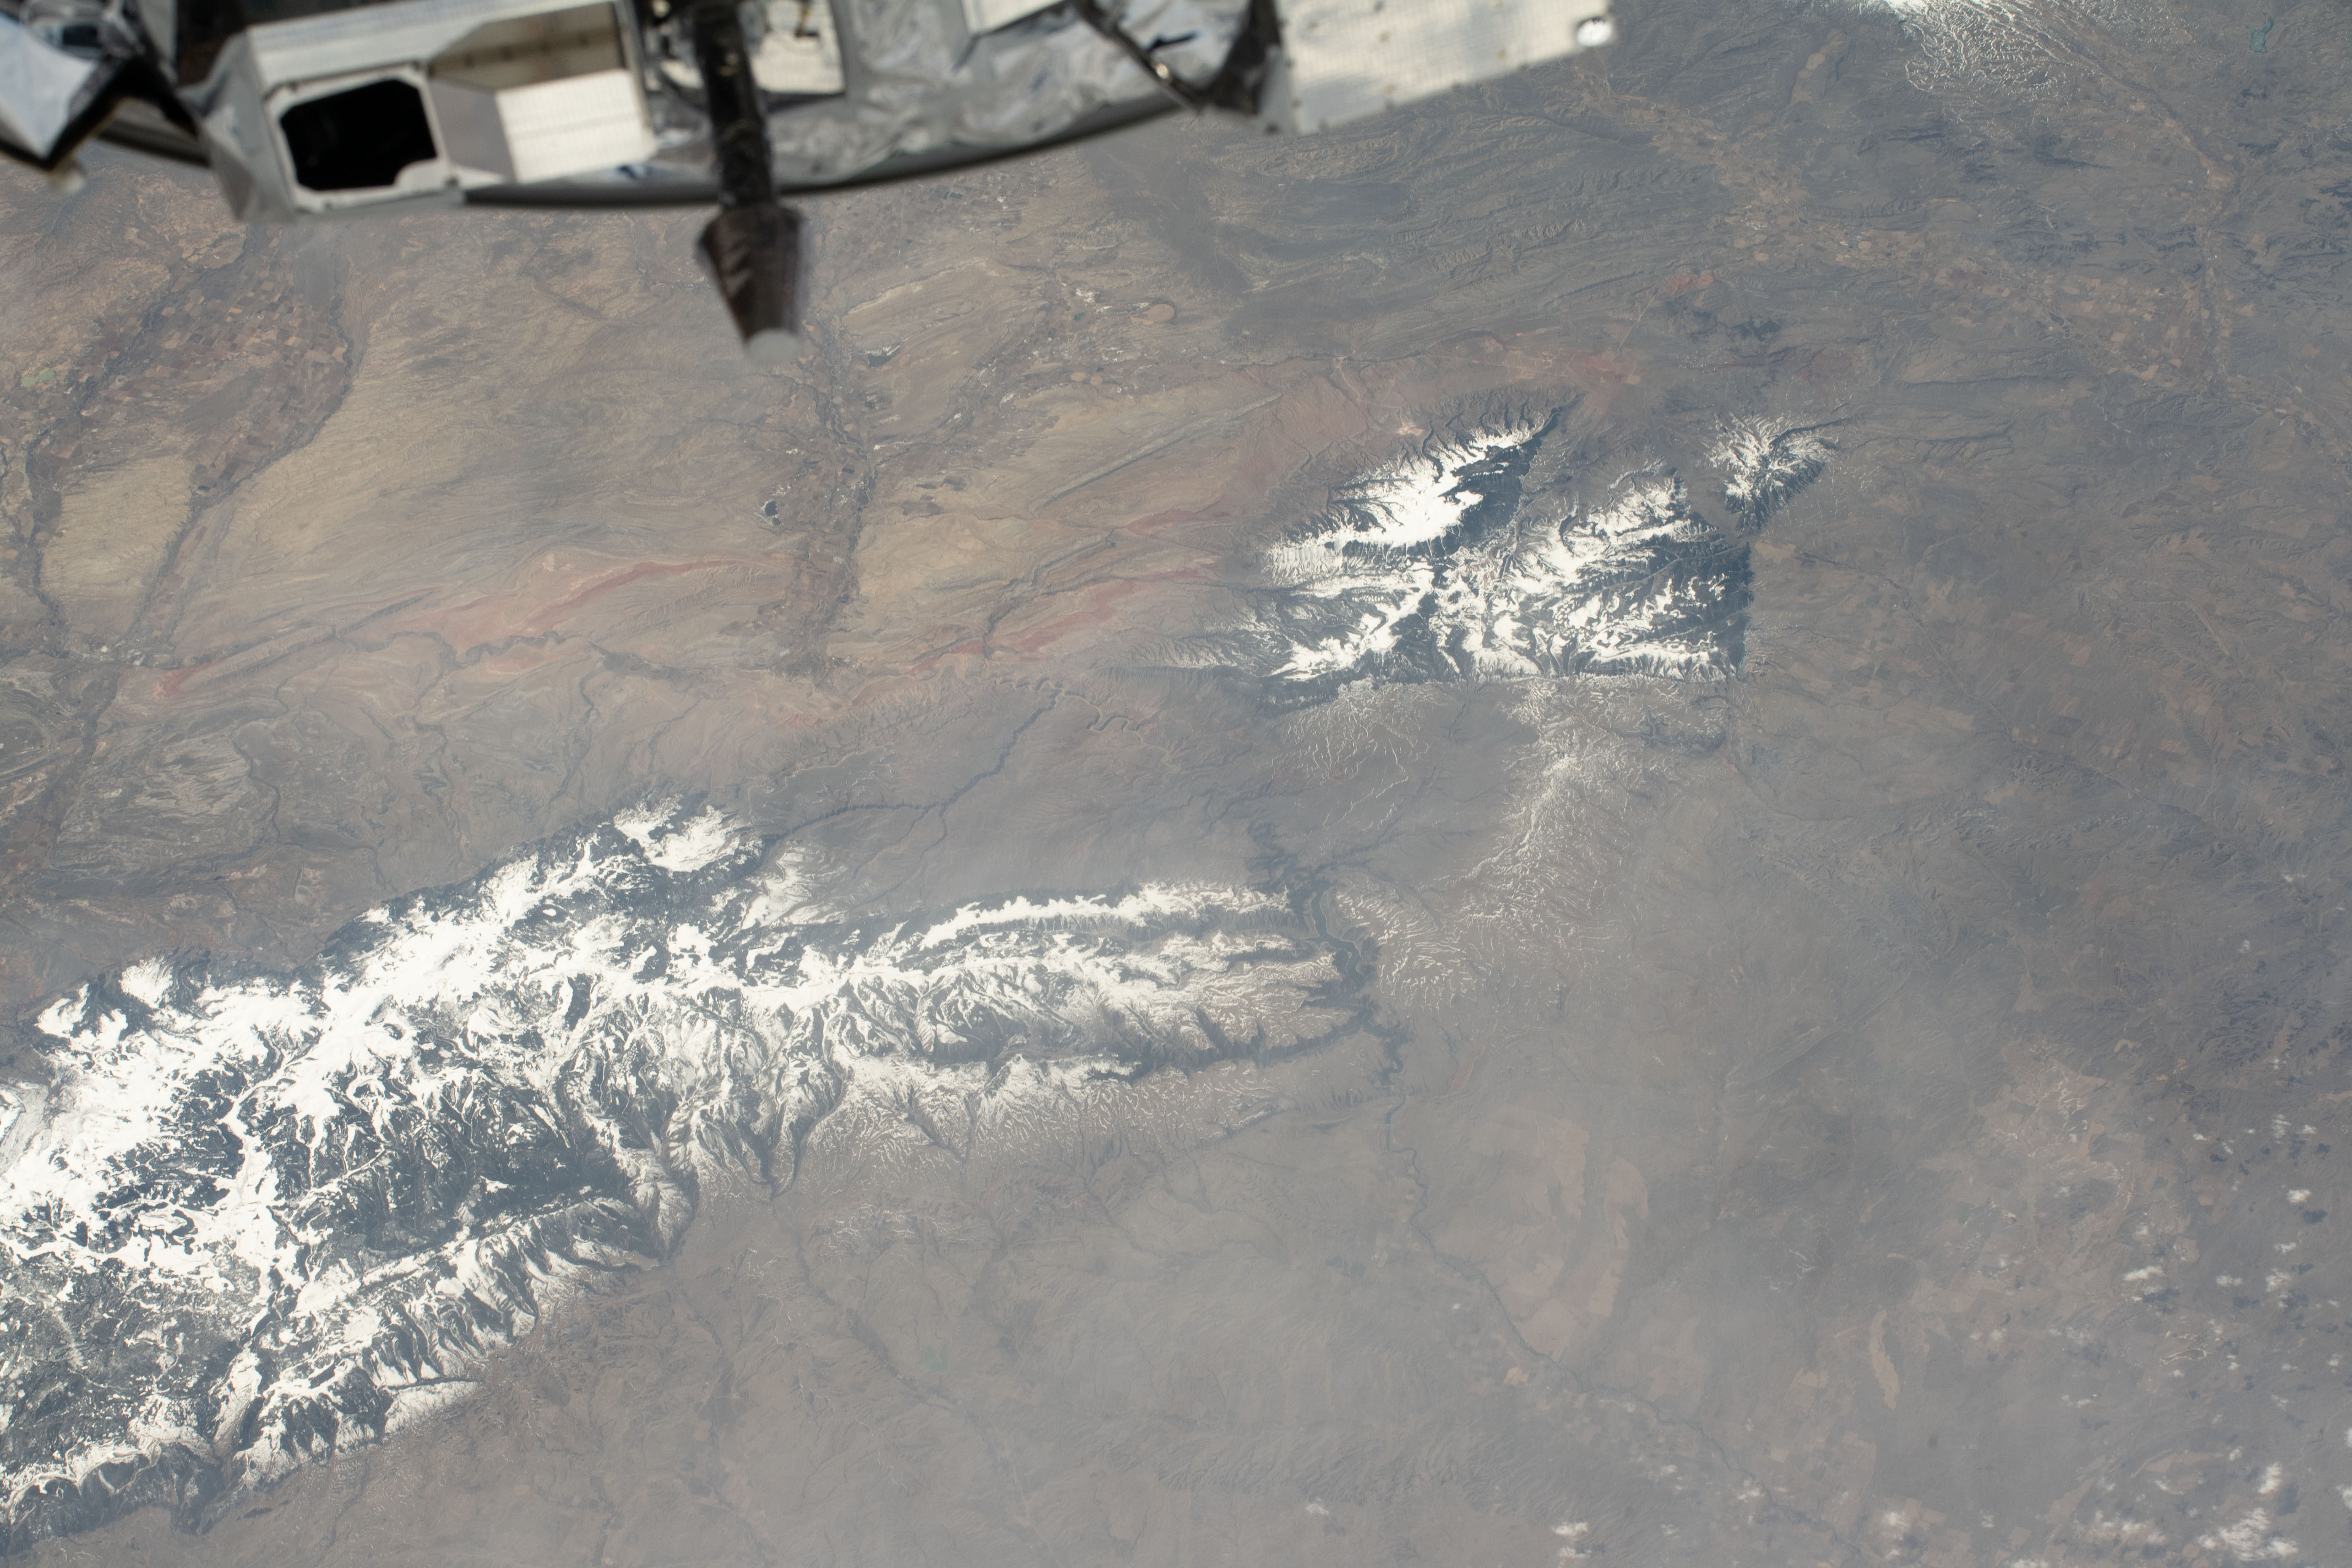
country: USA-MONTANA
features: CROW RESERVATION, BIGHORN CANYON NATIONAL RECREATION AREA
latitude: 45.1
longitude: -108.2
